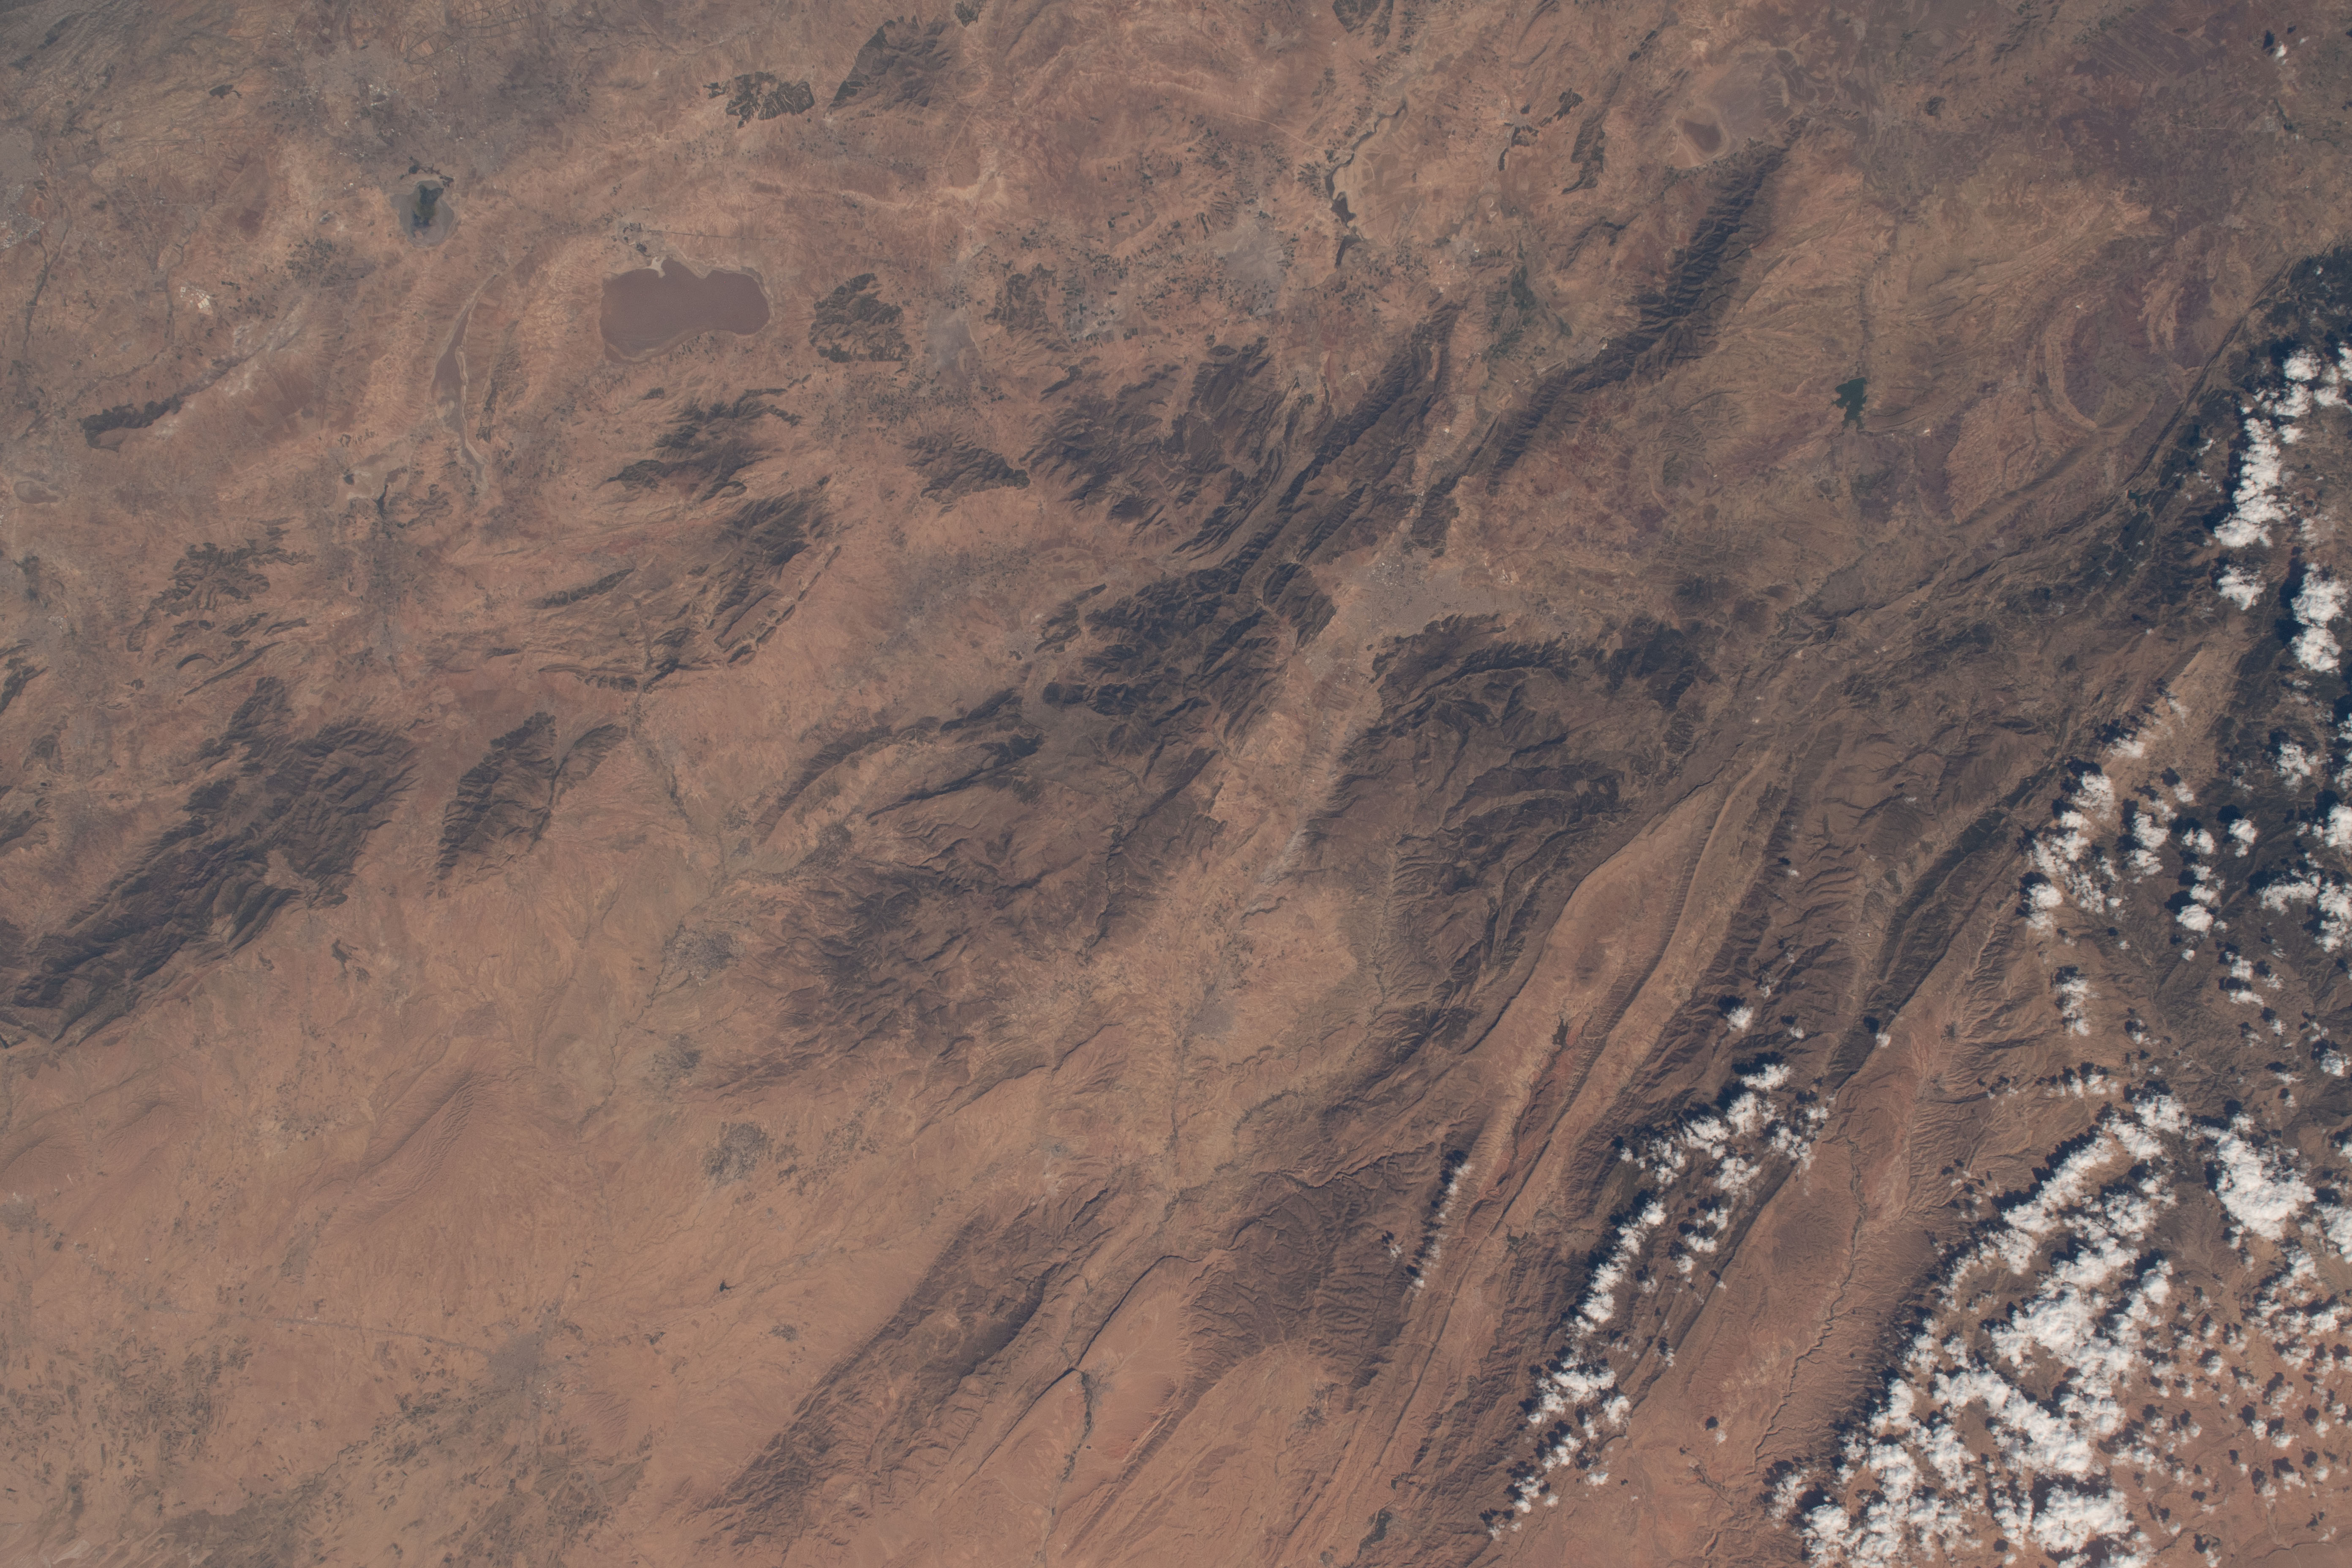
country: ALGERIA
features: CLOUDS, SAHARA DESERT, MOUNTAINS, VALLEY
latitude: 35.4
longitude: 6.1
